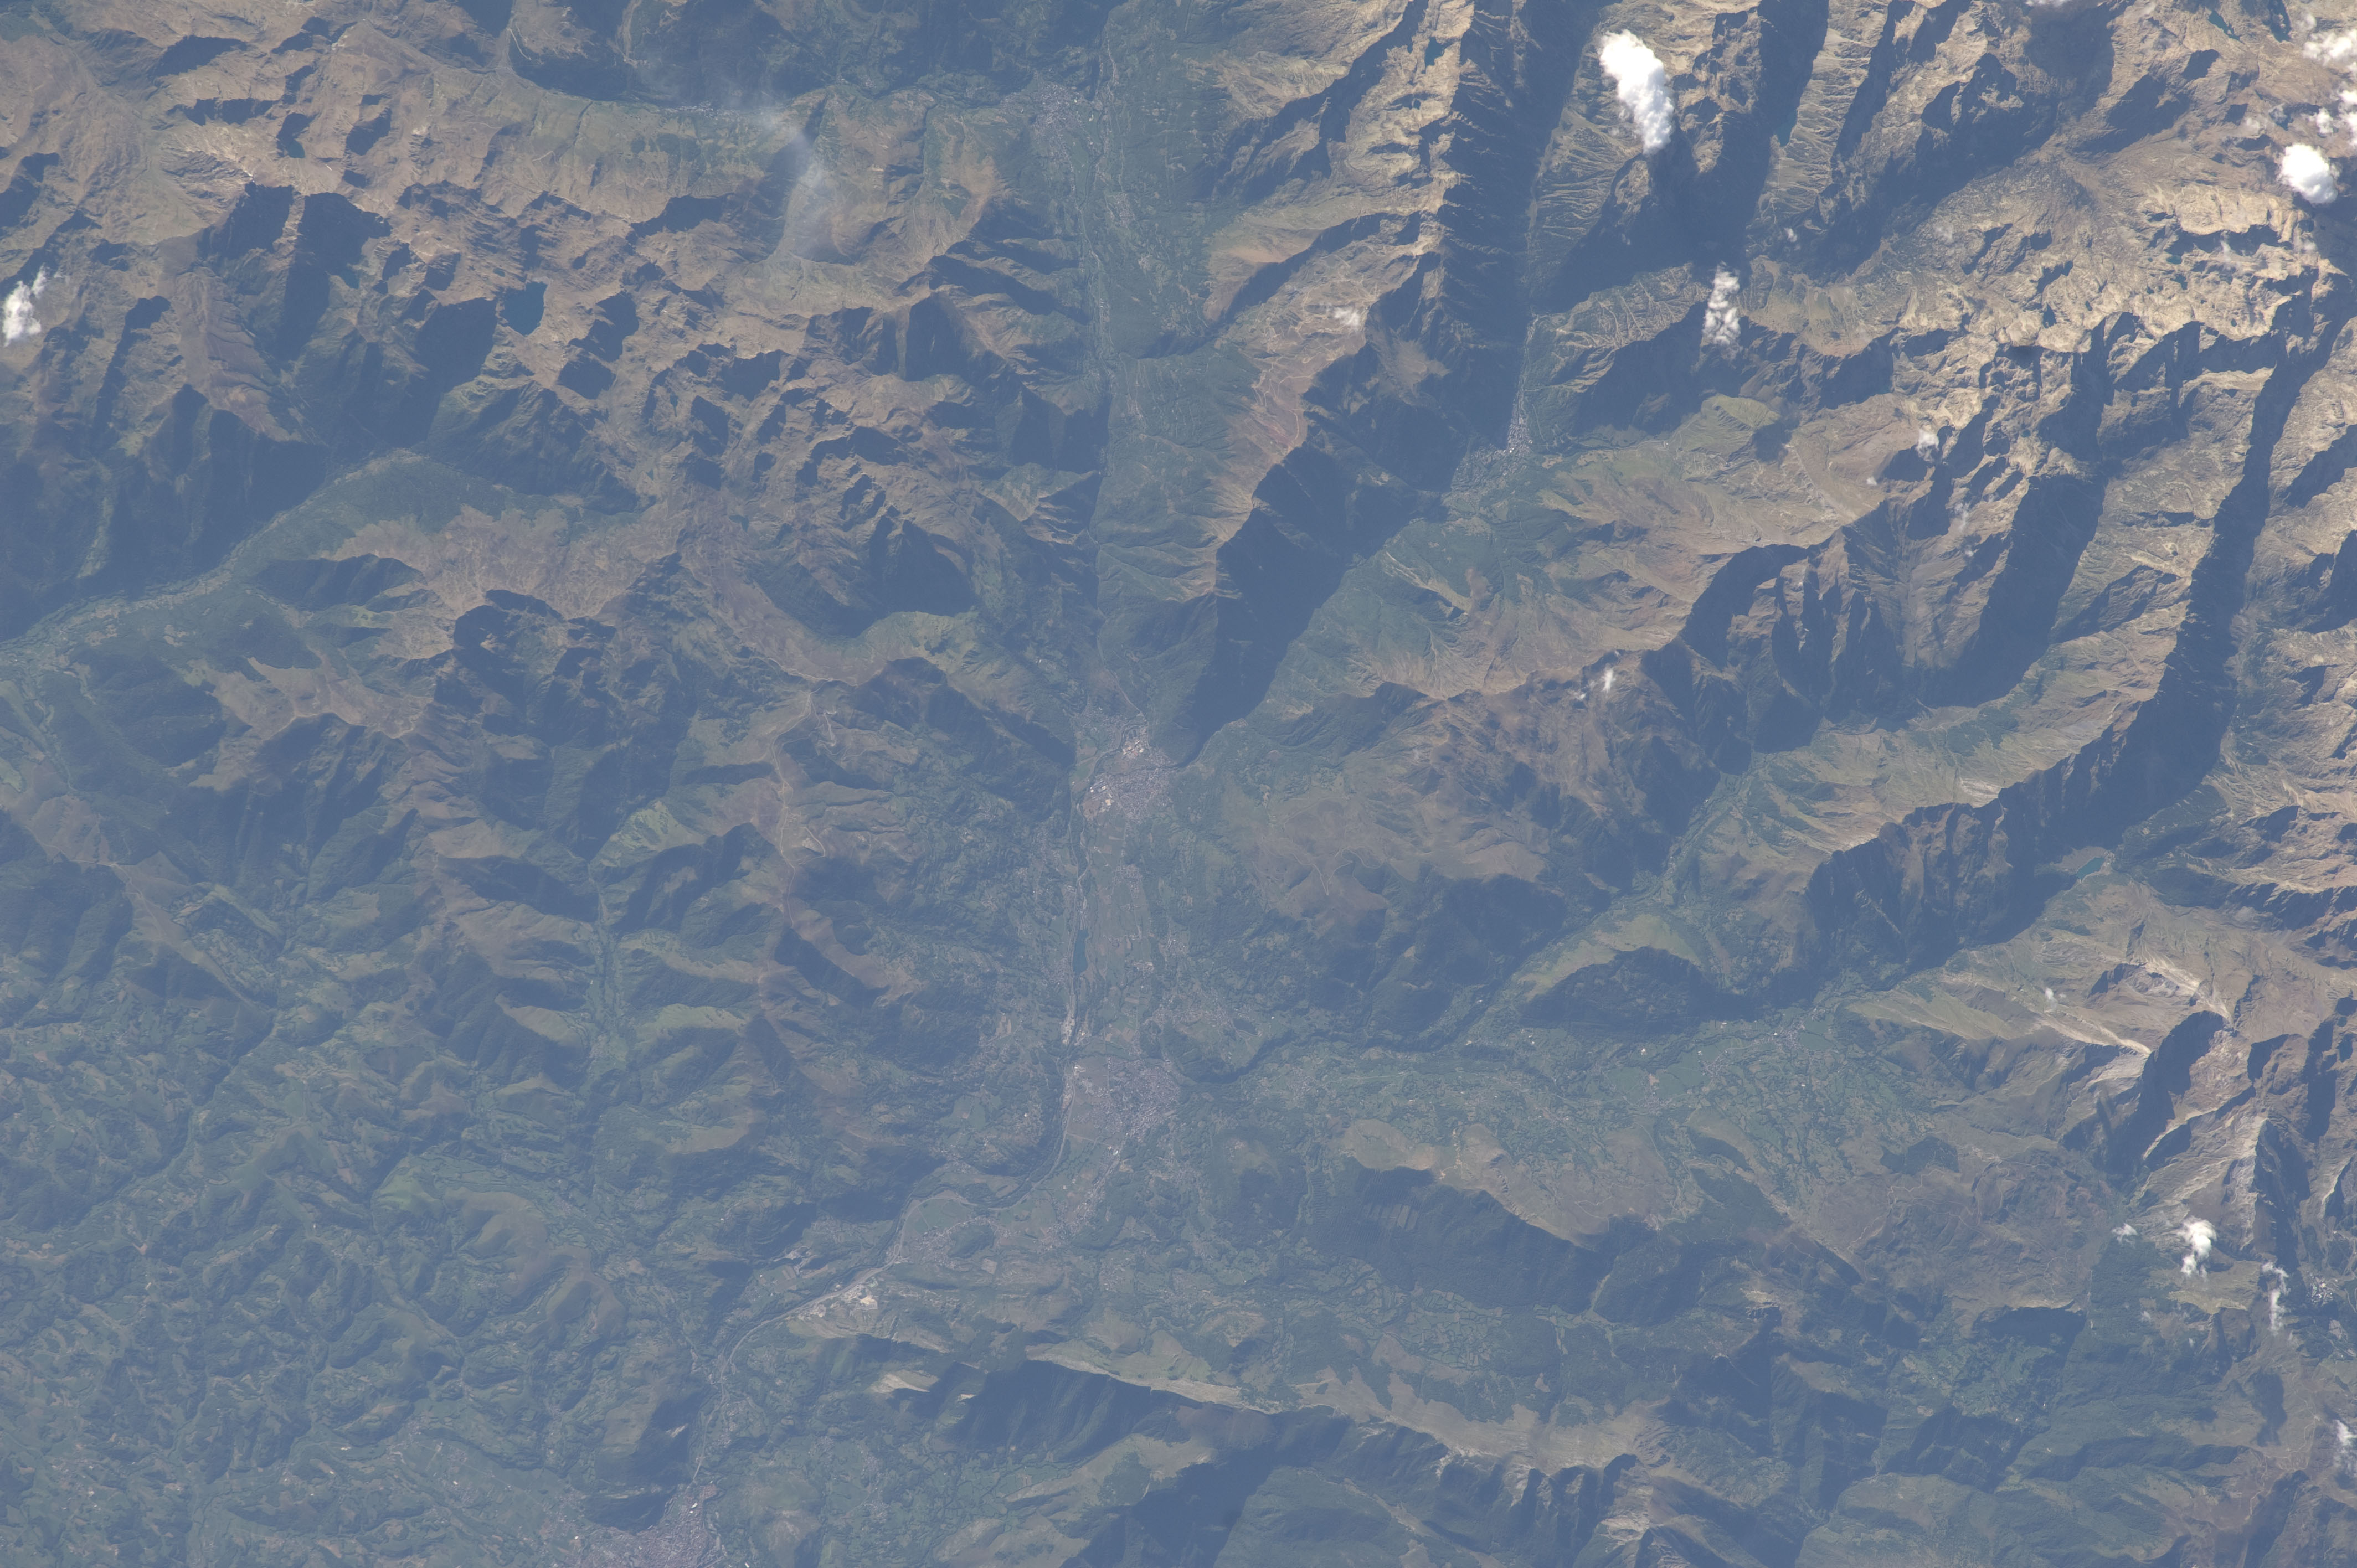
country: FRANCE
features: PYRENEES MTS., GAVE DE PAU R., ARGELES
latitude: 43.0
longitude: -0.1
